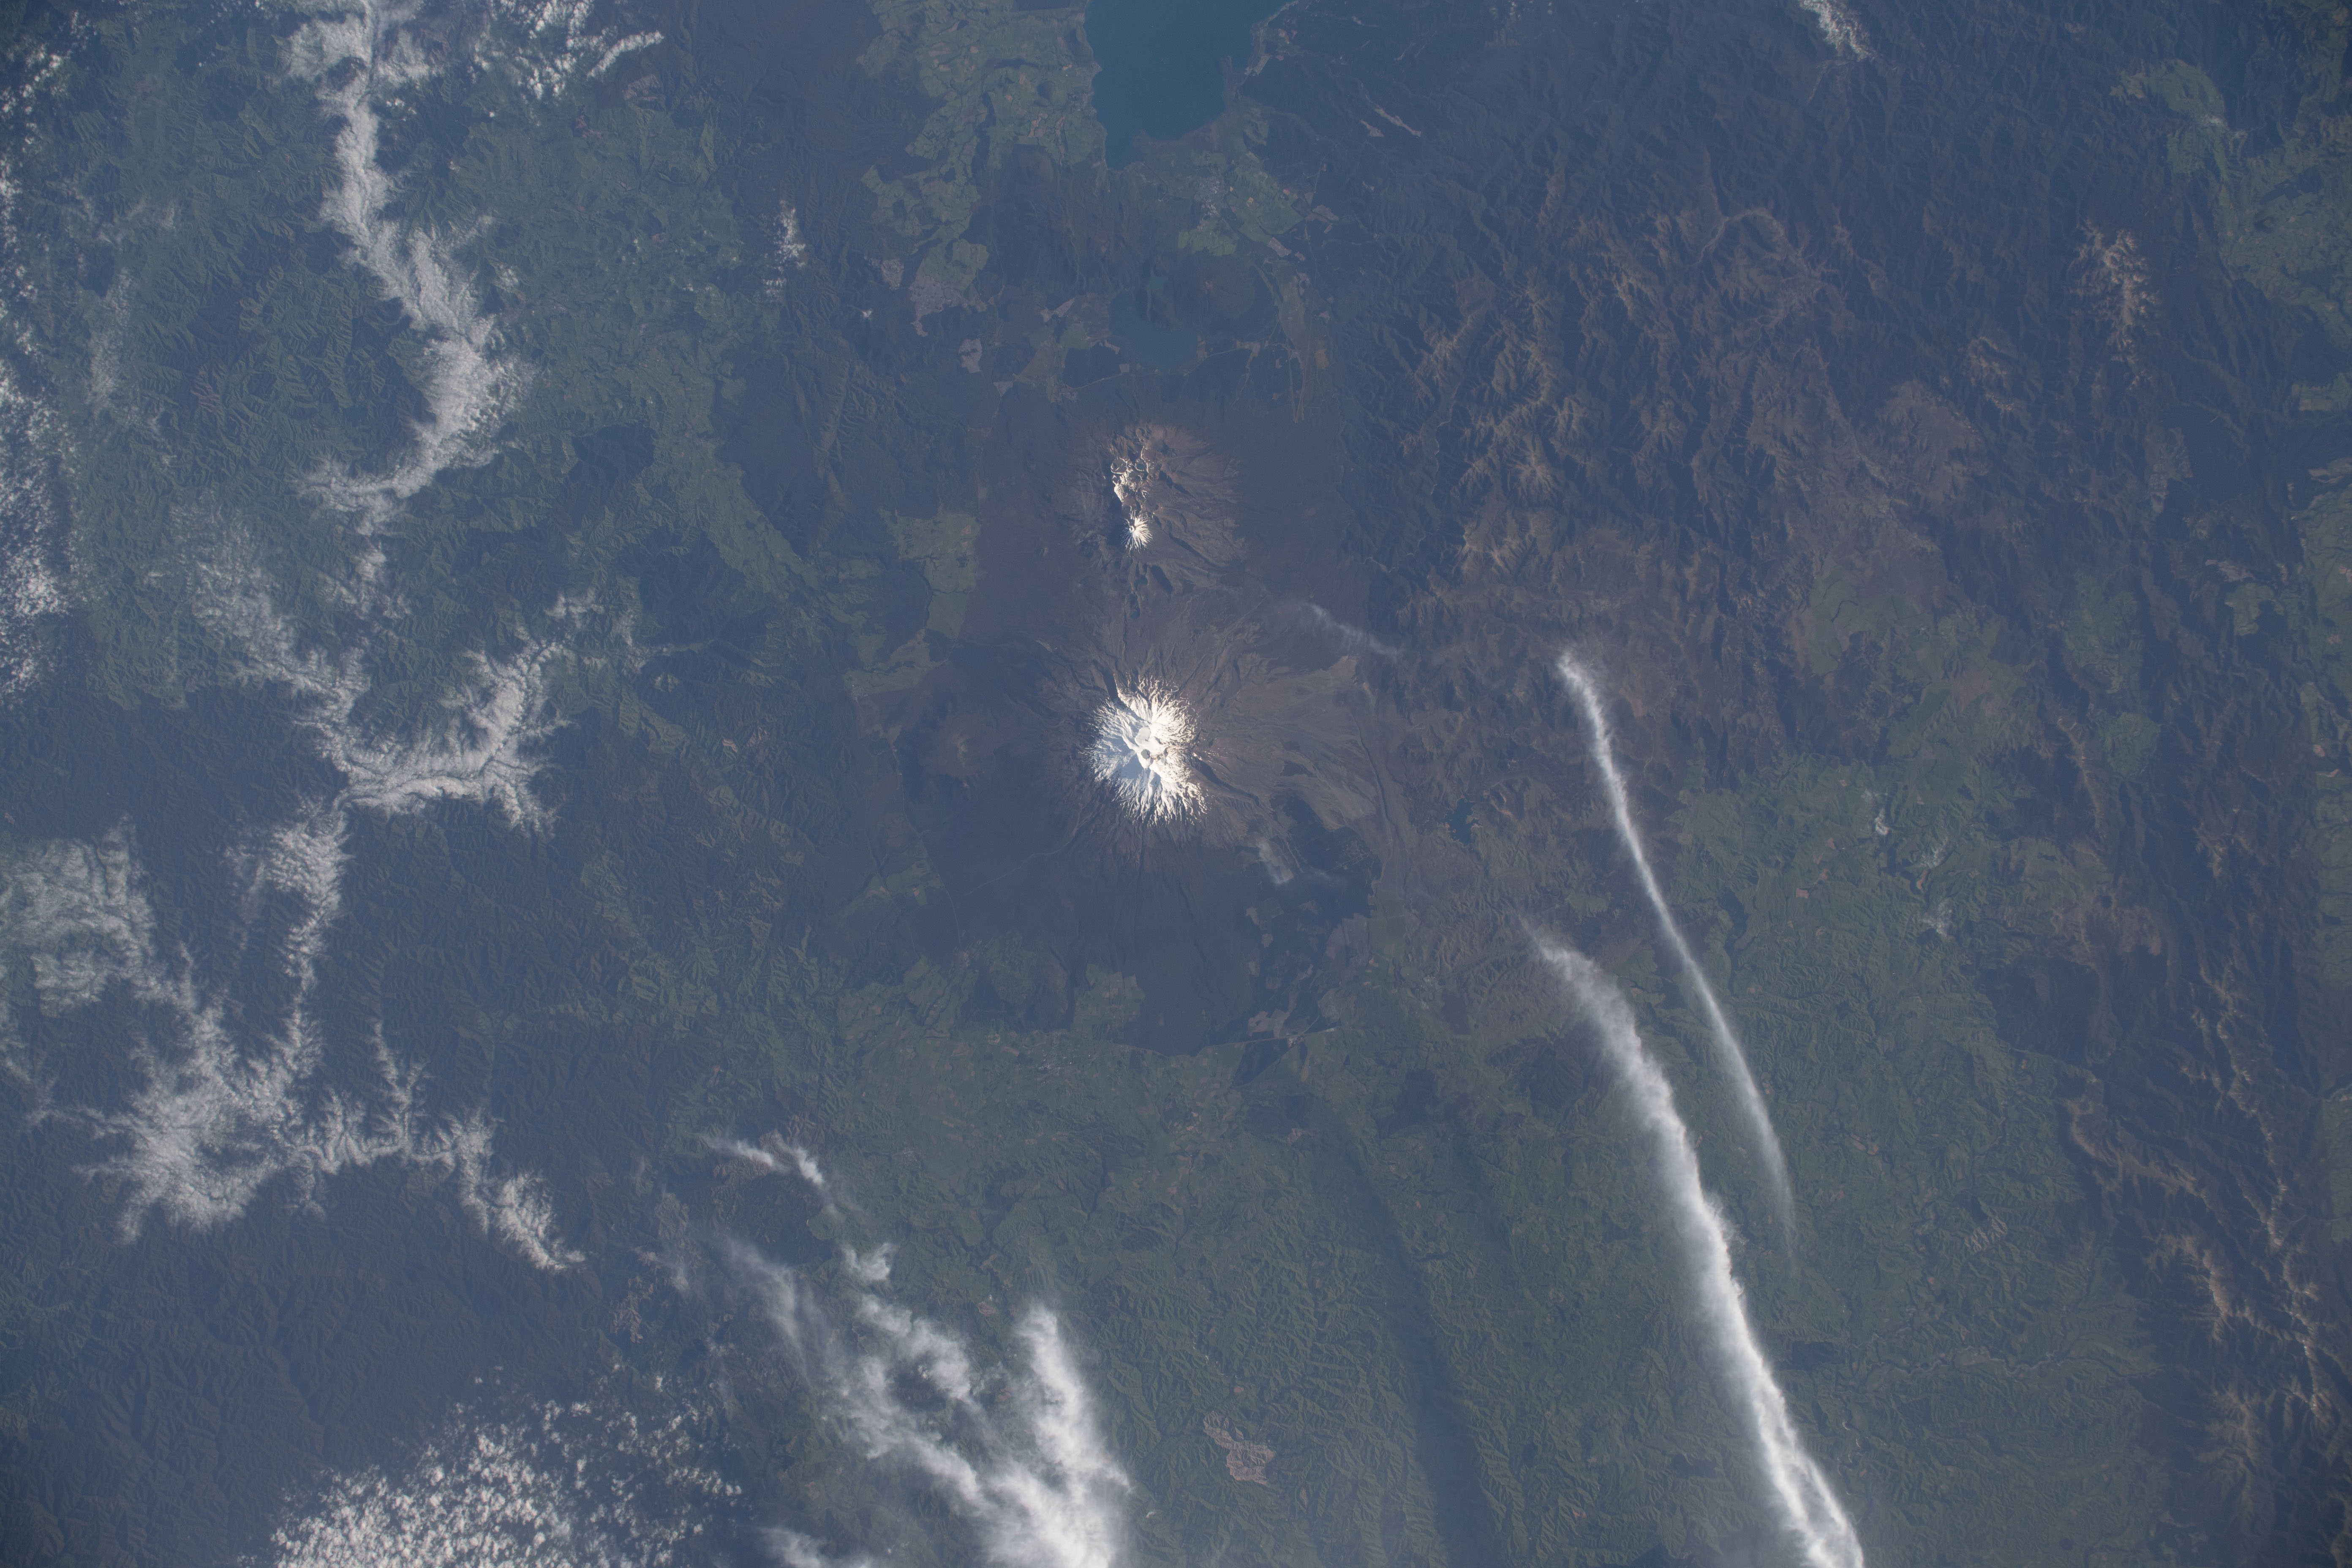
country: NEW ZEALAND-NI
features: MOUNT RUAPEHU, MOUNT NGAURUHOE
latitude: -39.3
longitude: 175.6
